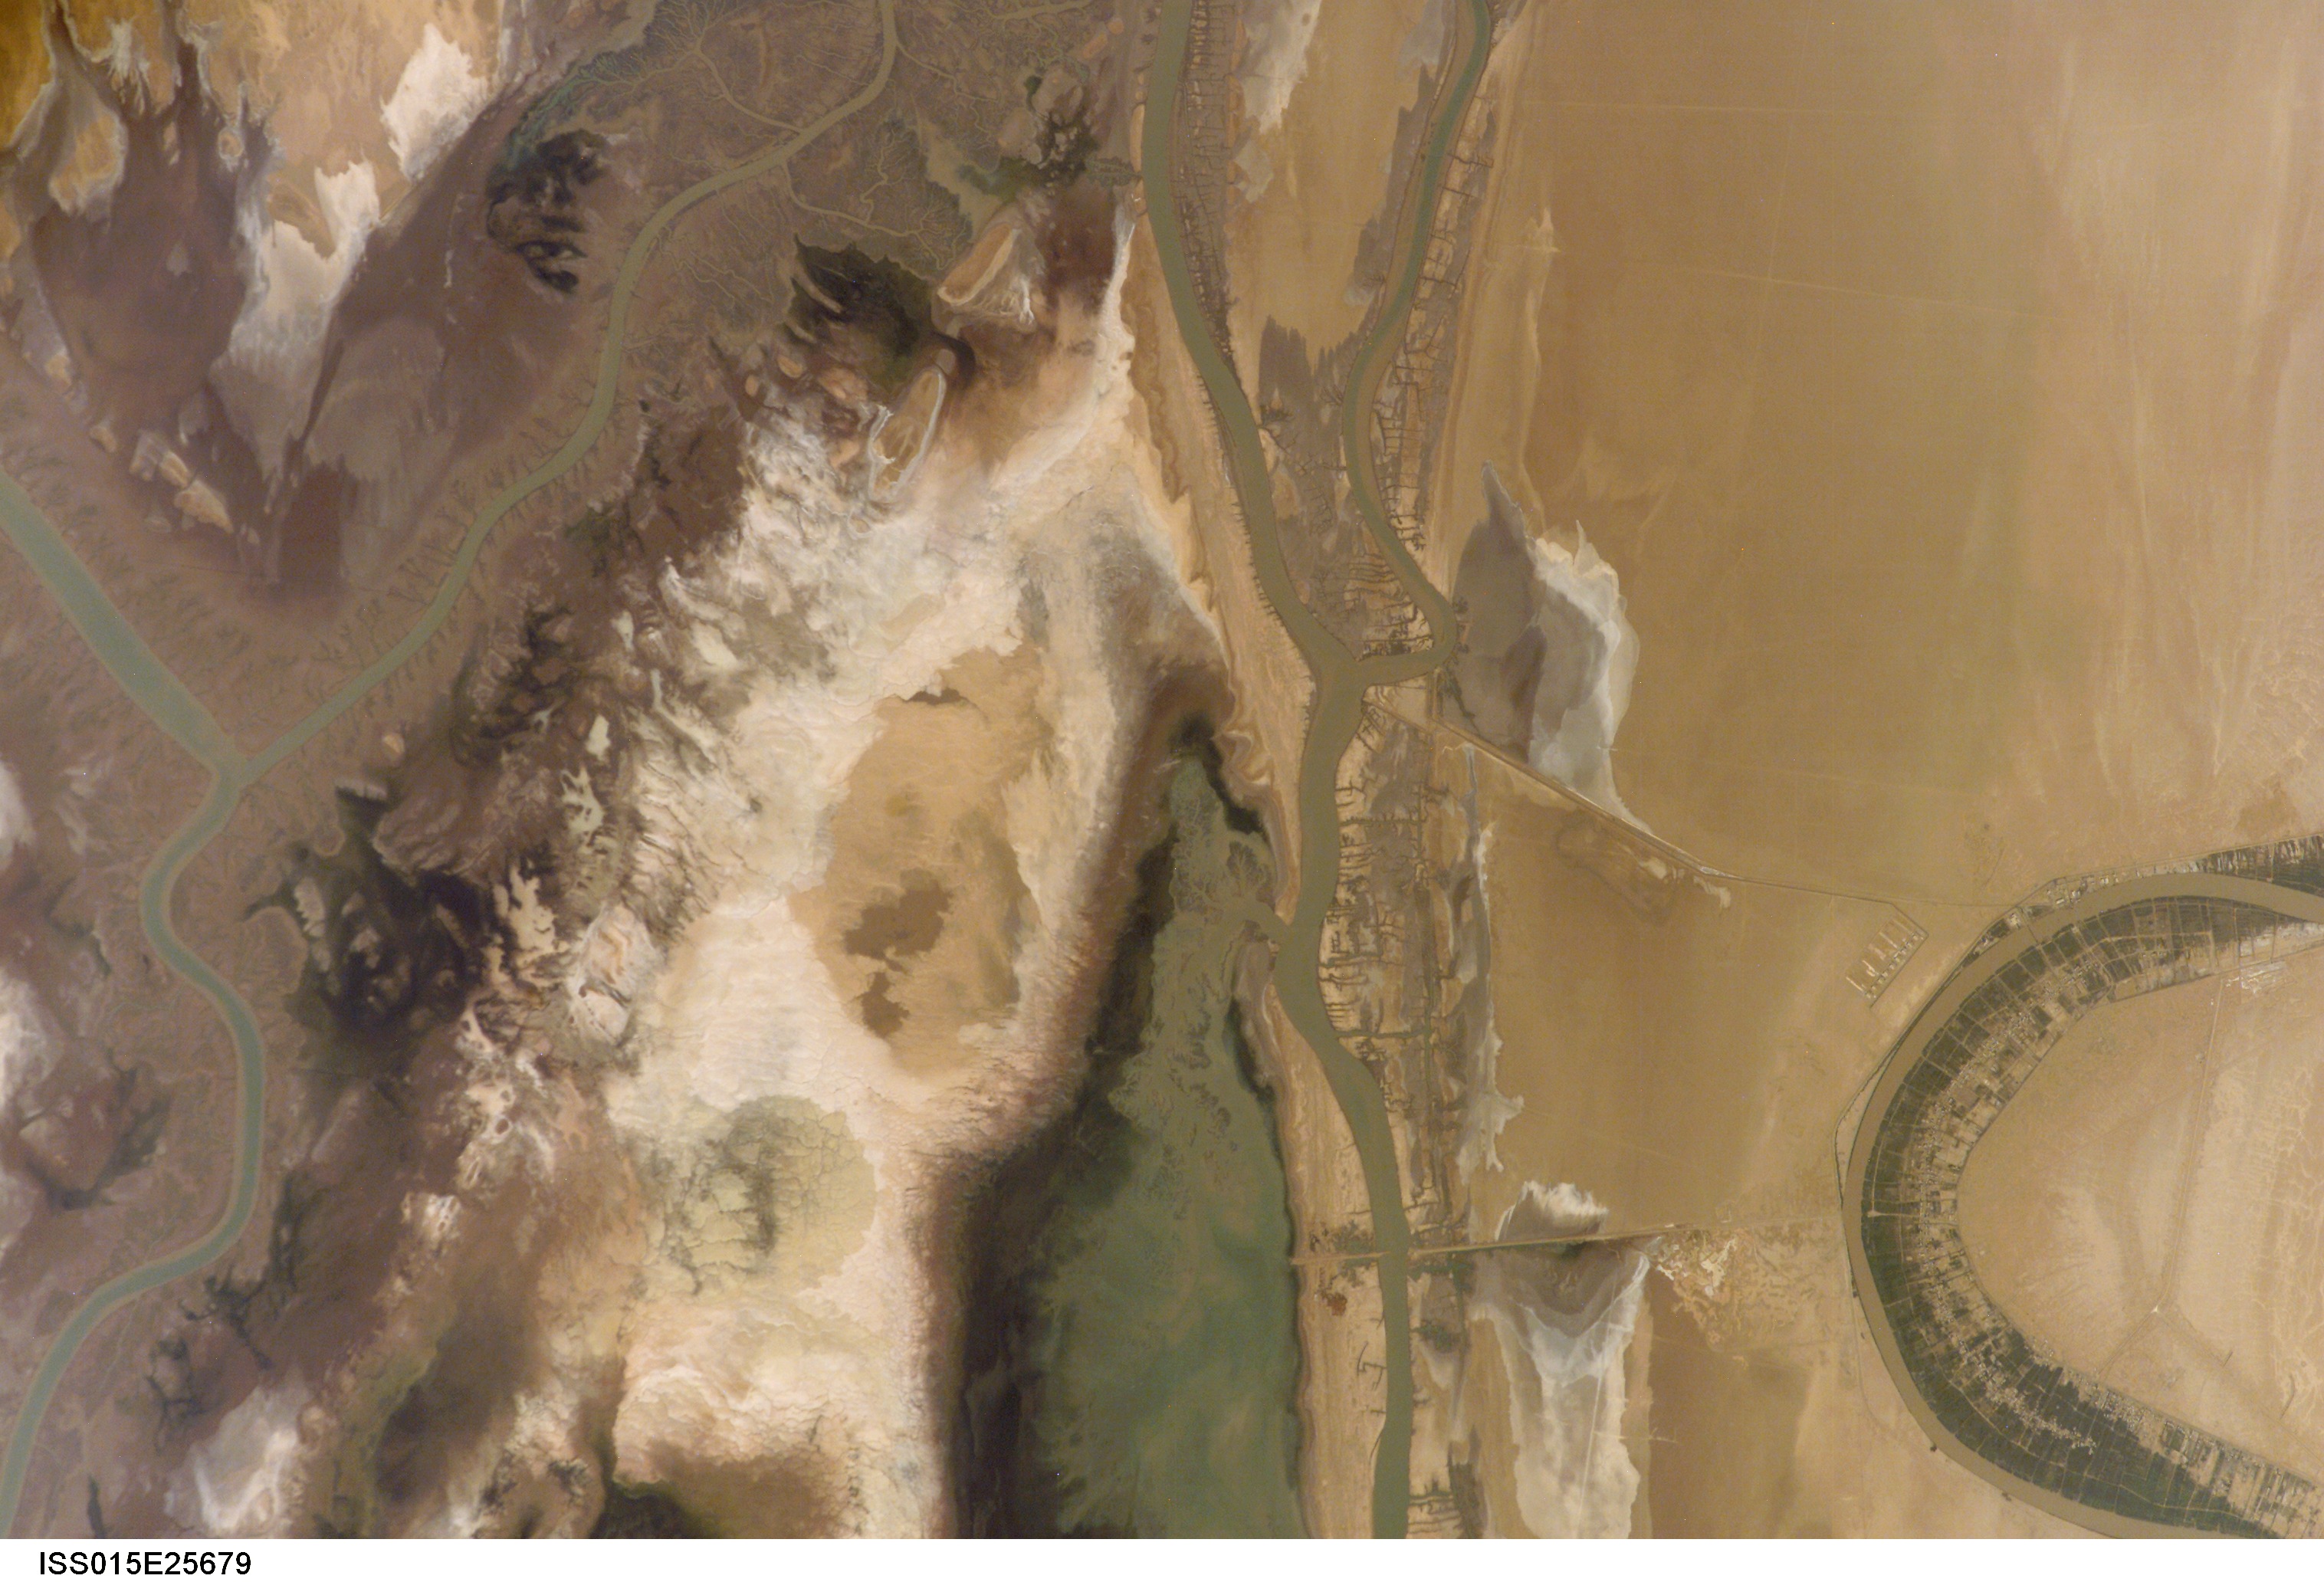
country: IRAN
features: KARUN R. DELTA, CHAN., FLATS
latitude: 30.2
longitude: 48.7
